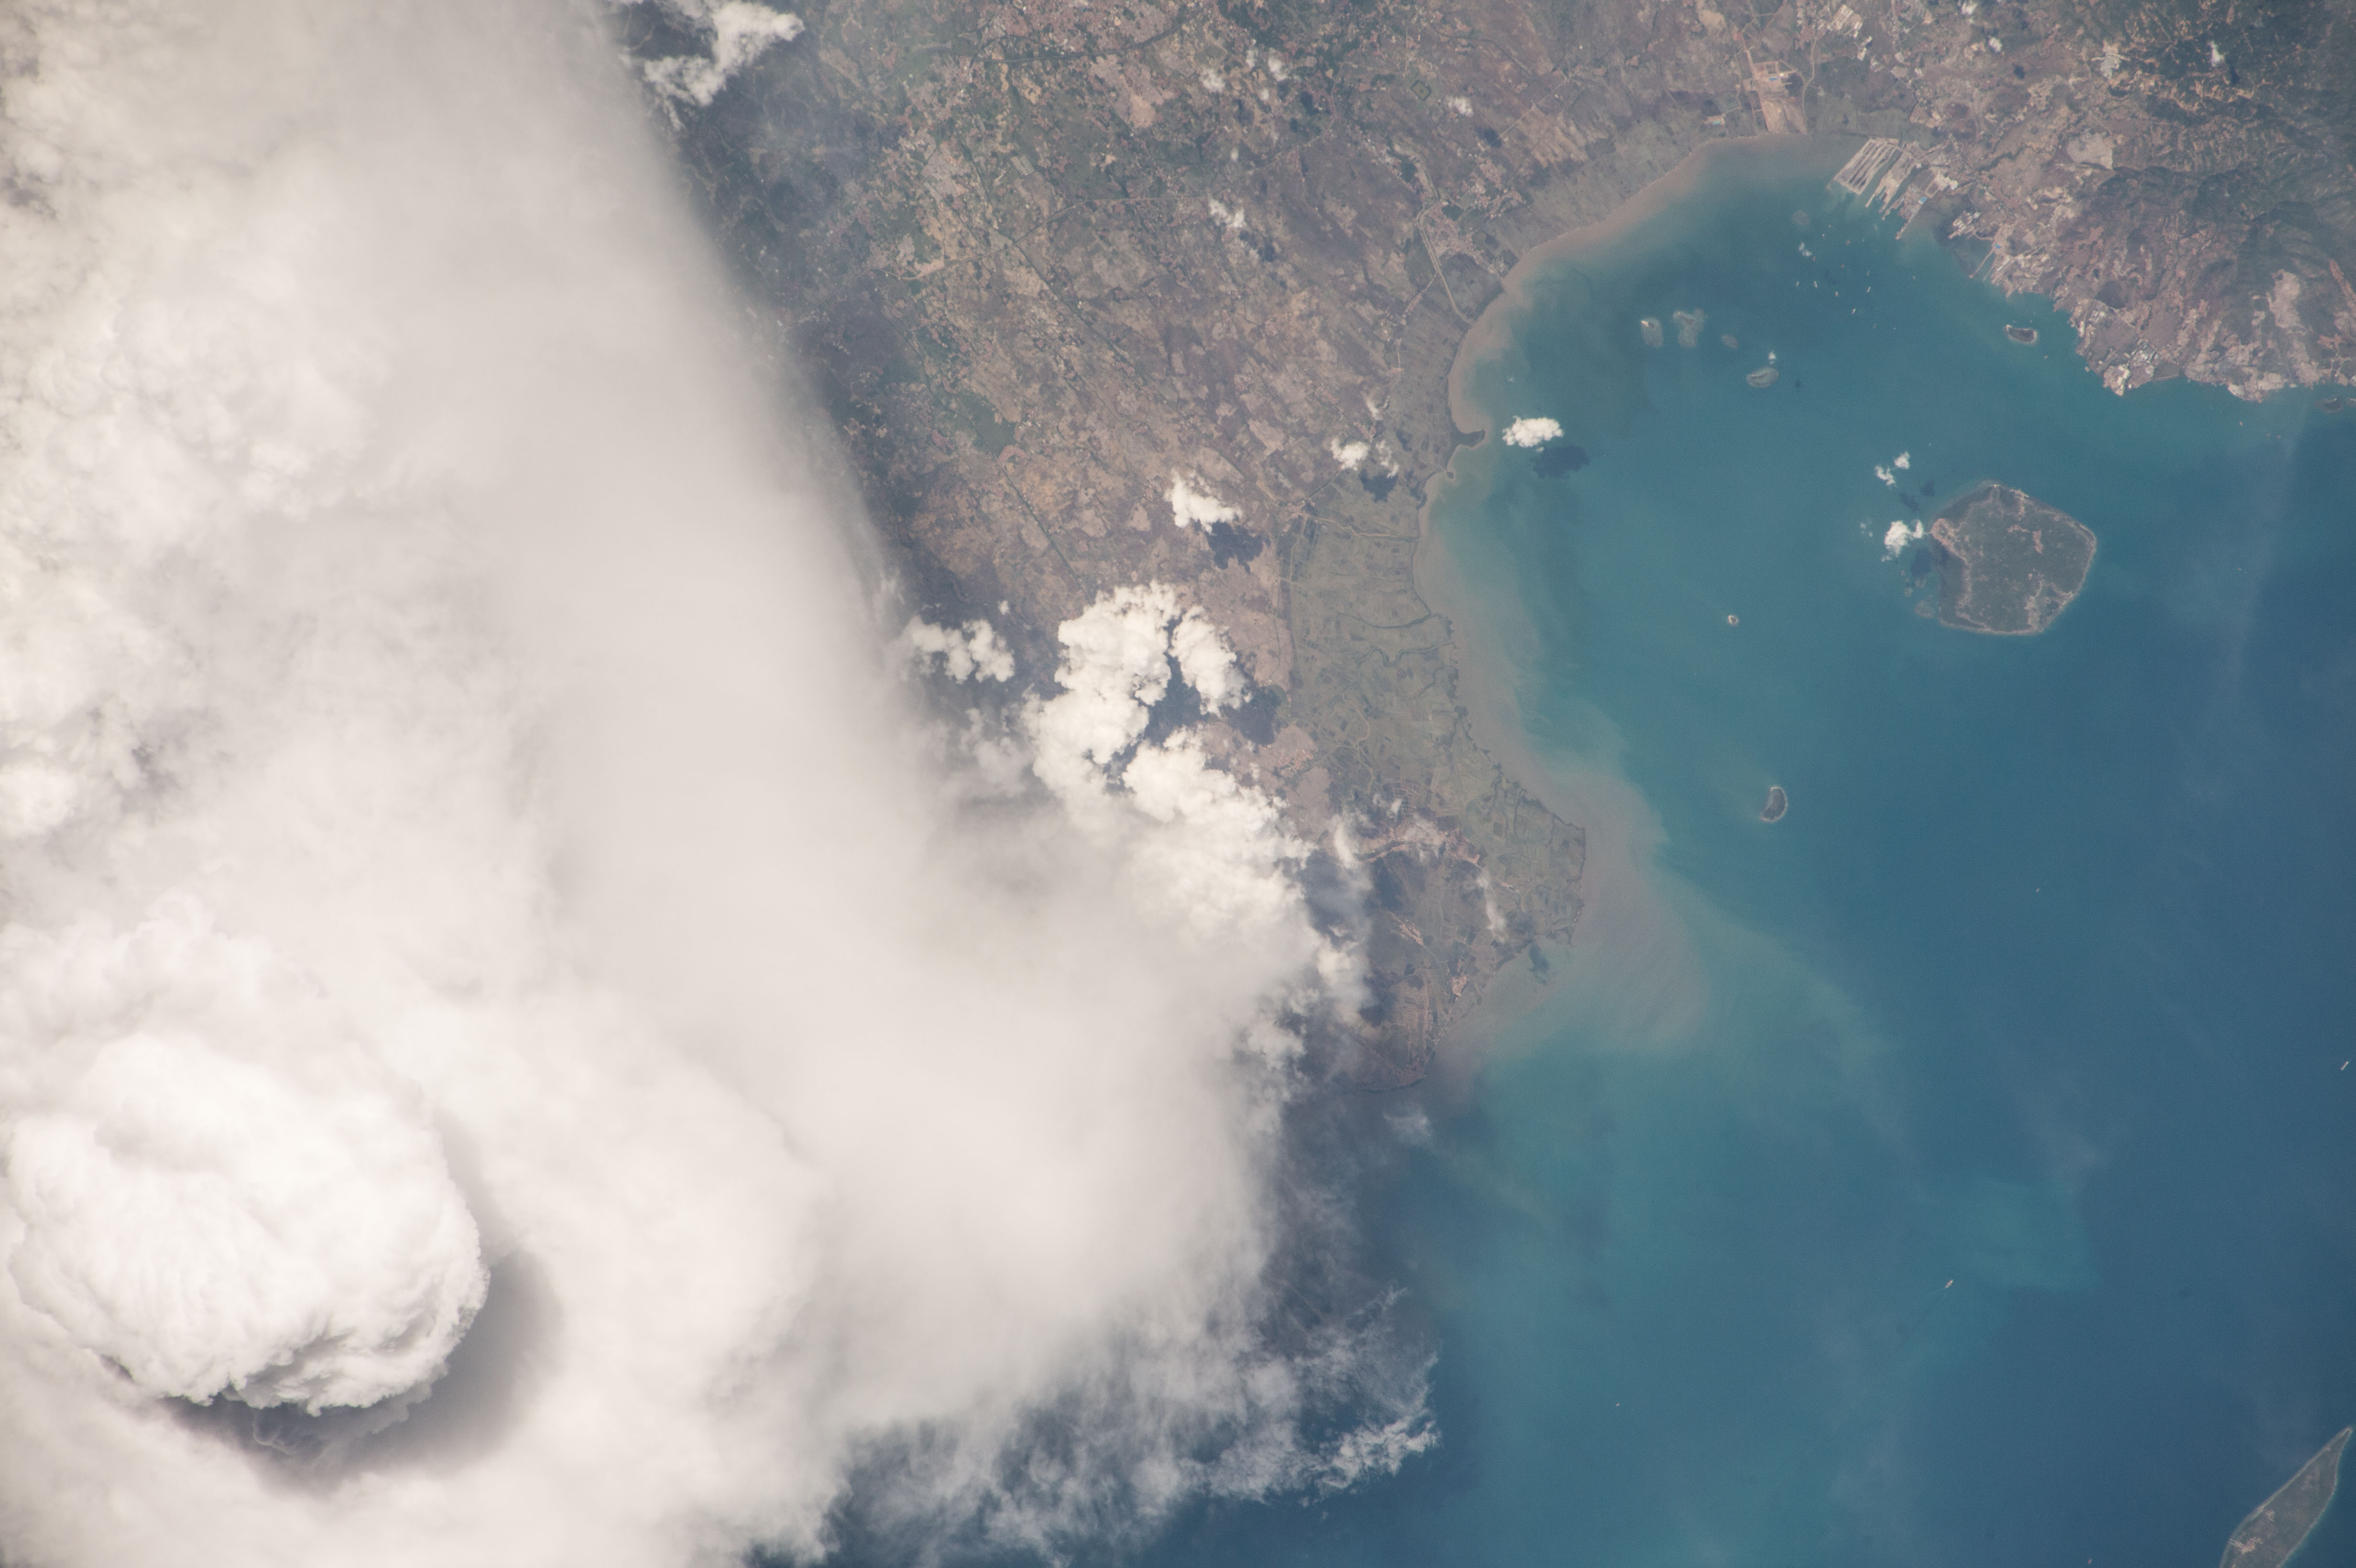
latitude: -6.0
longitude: 106.3
